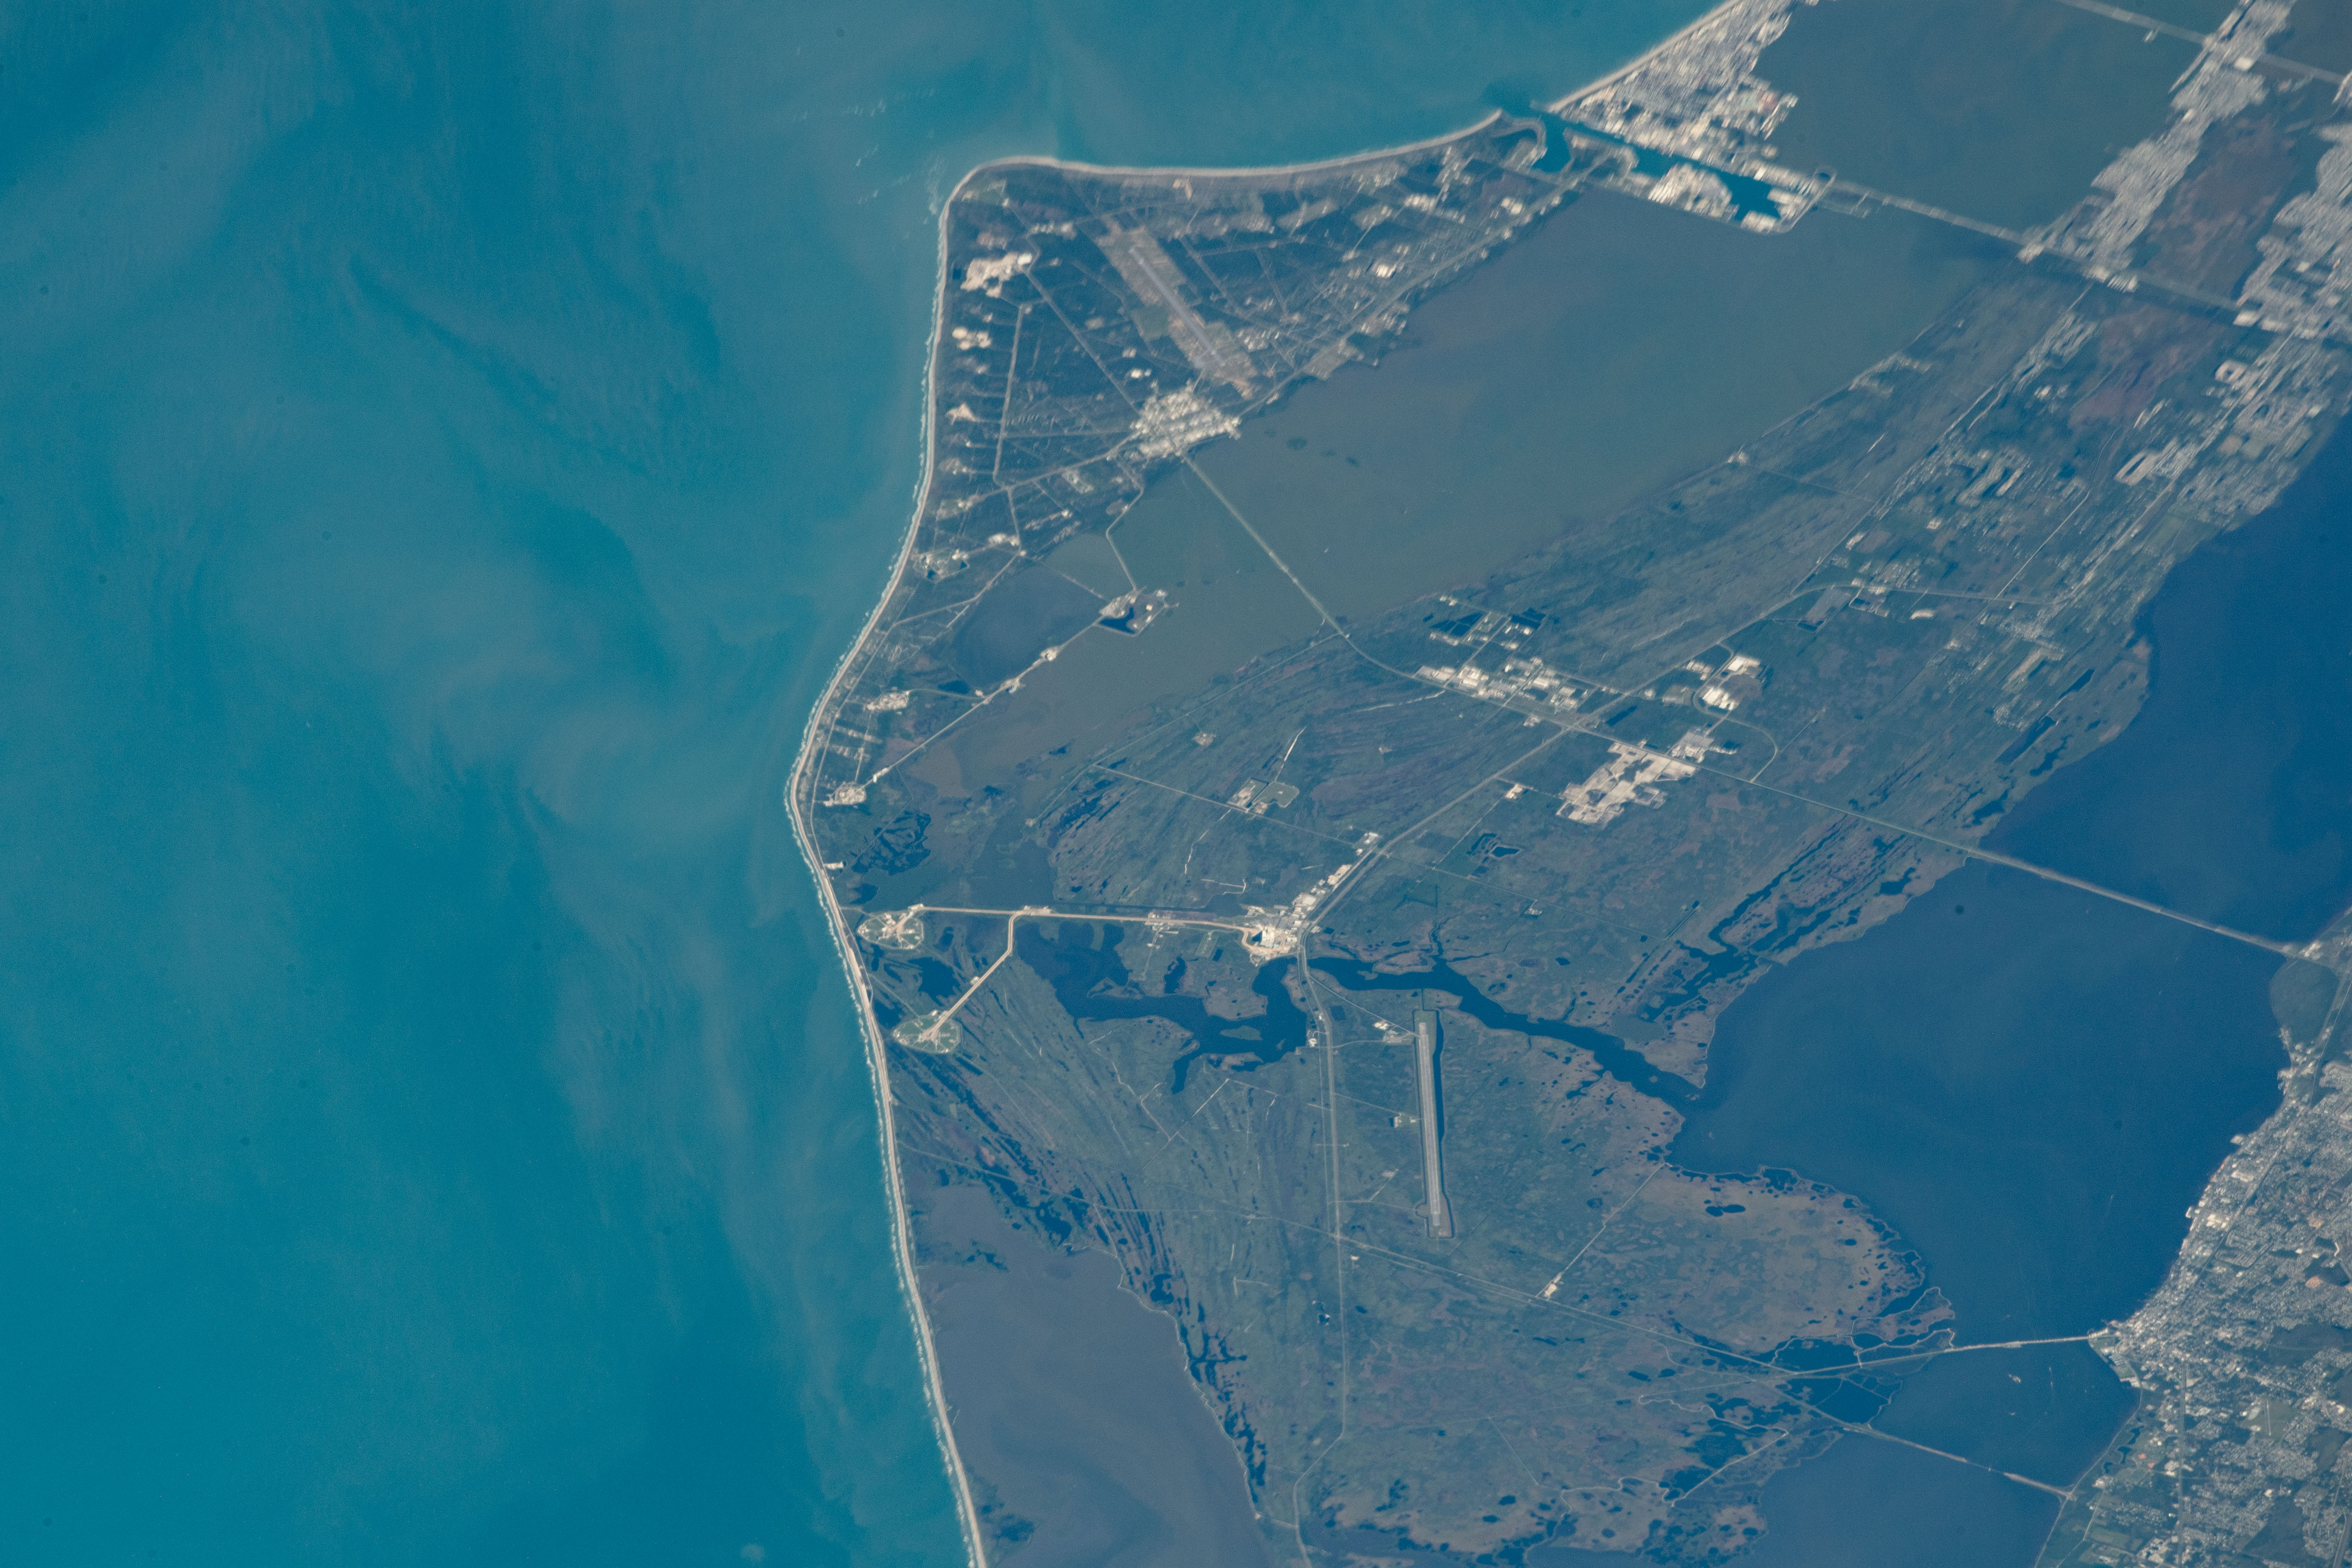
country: USA-FLORIDA
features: CAPE CANAVERAL AIR FORCE STATION, ATLANTIC OCEAN, INDIAN RIVER, KENNEDY SPACE CENTER, PORT CANAVERAL
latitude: 28.5
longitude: -80.7
